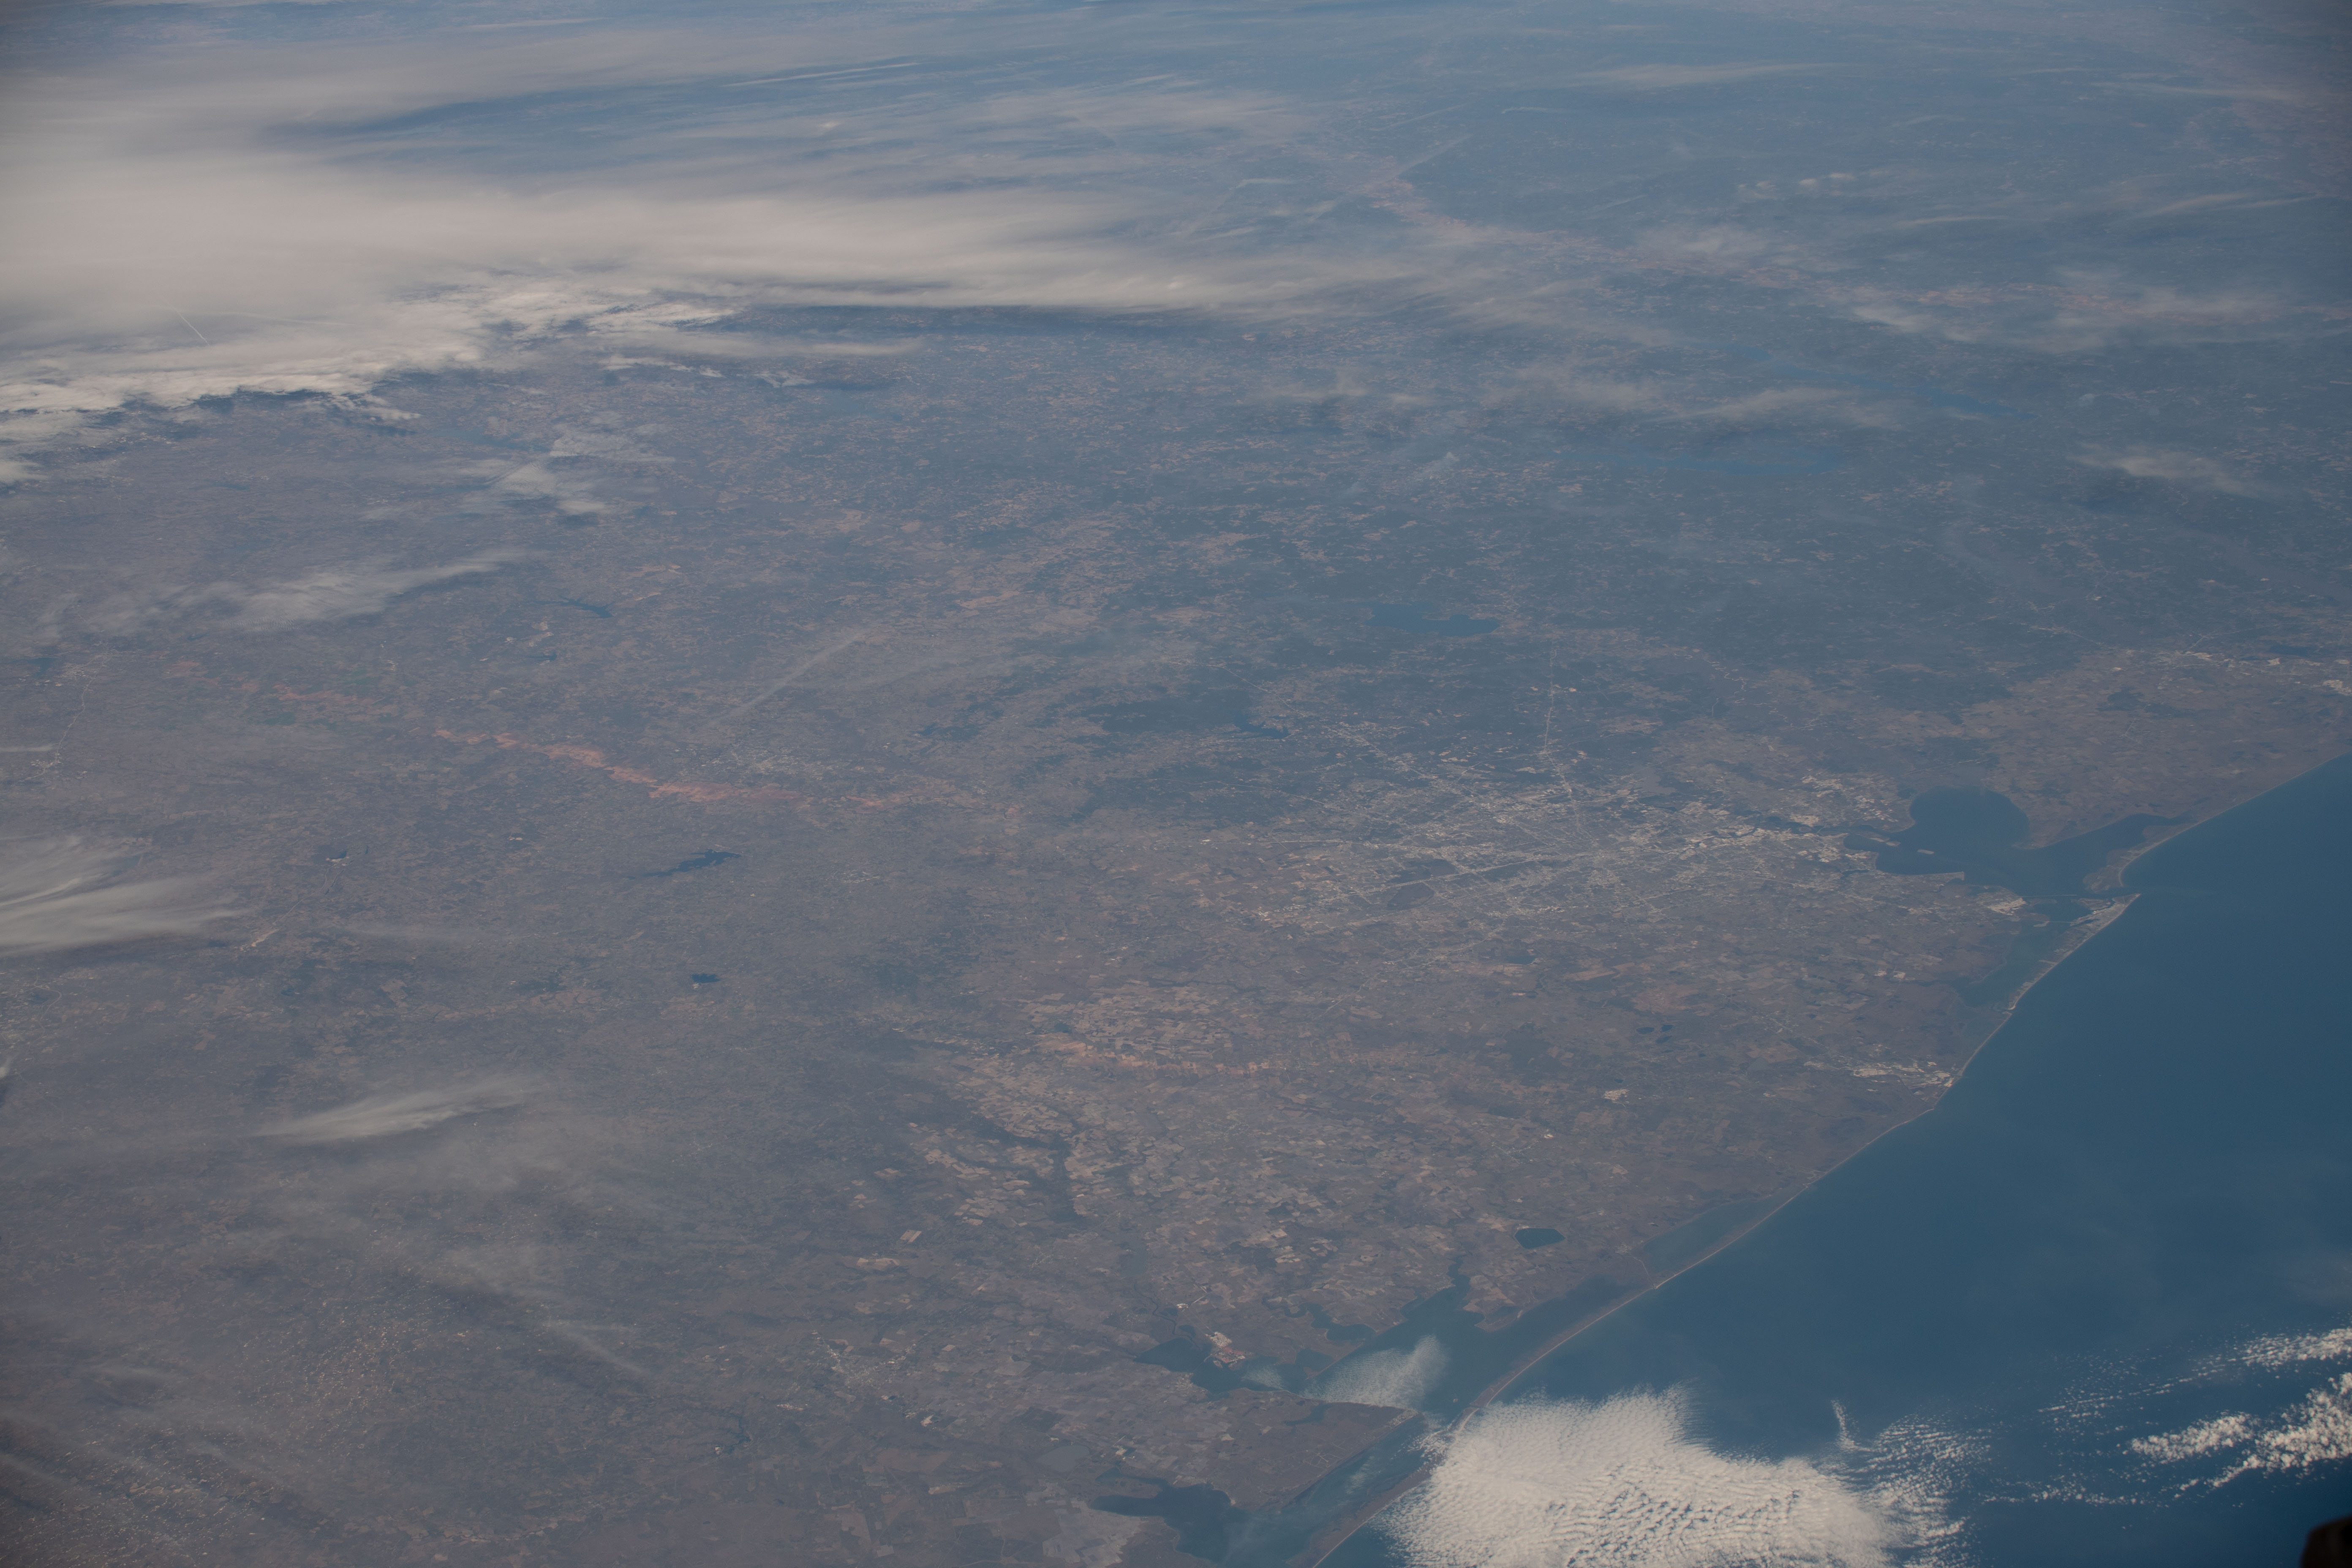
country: USA-TEXAS
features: HOUSTON, TRINITY BAY, GALVESTON BAY, TEXAS
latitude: 30.4
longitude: -95.6
